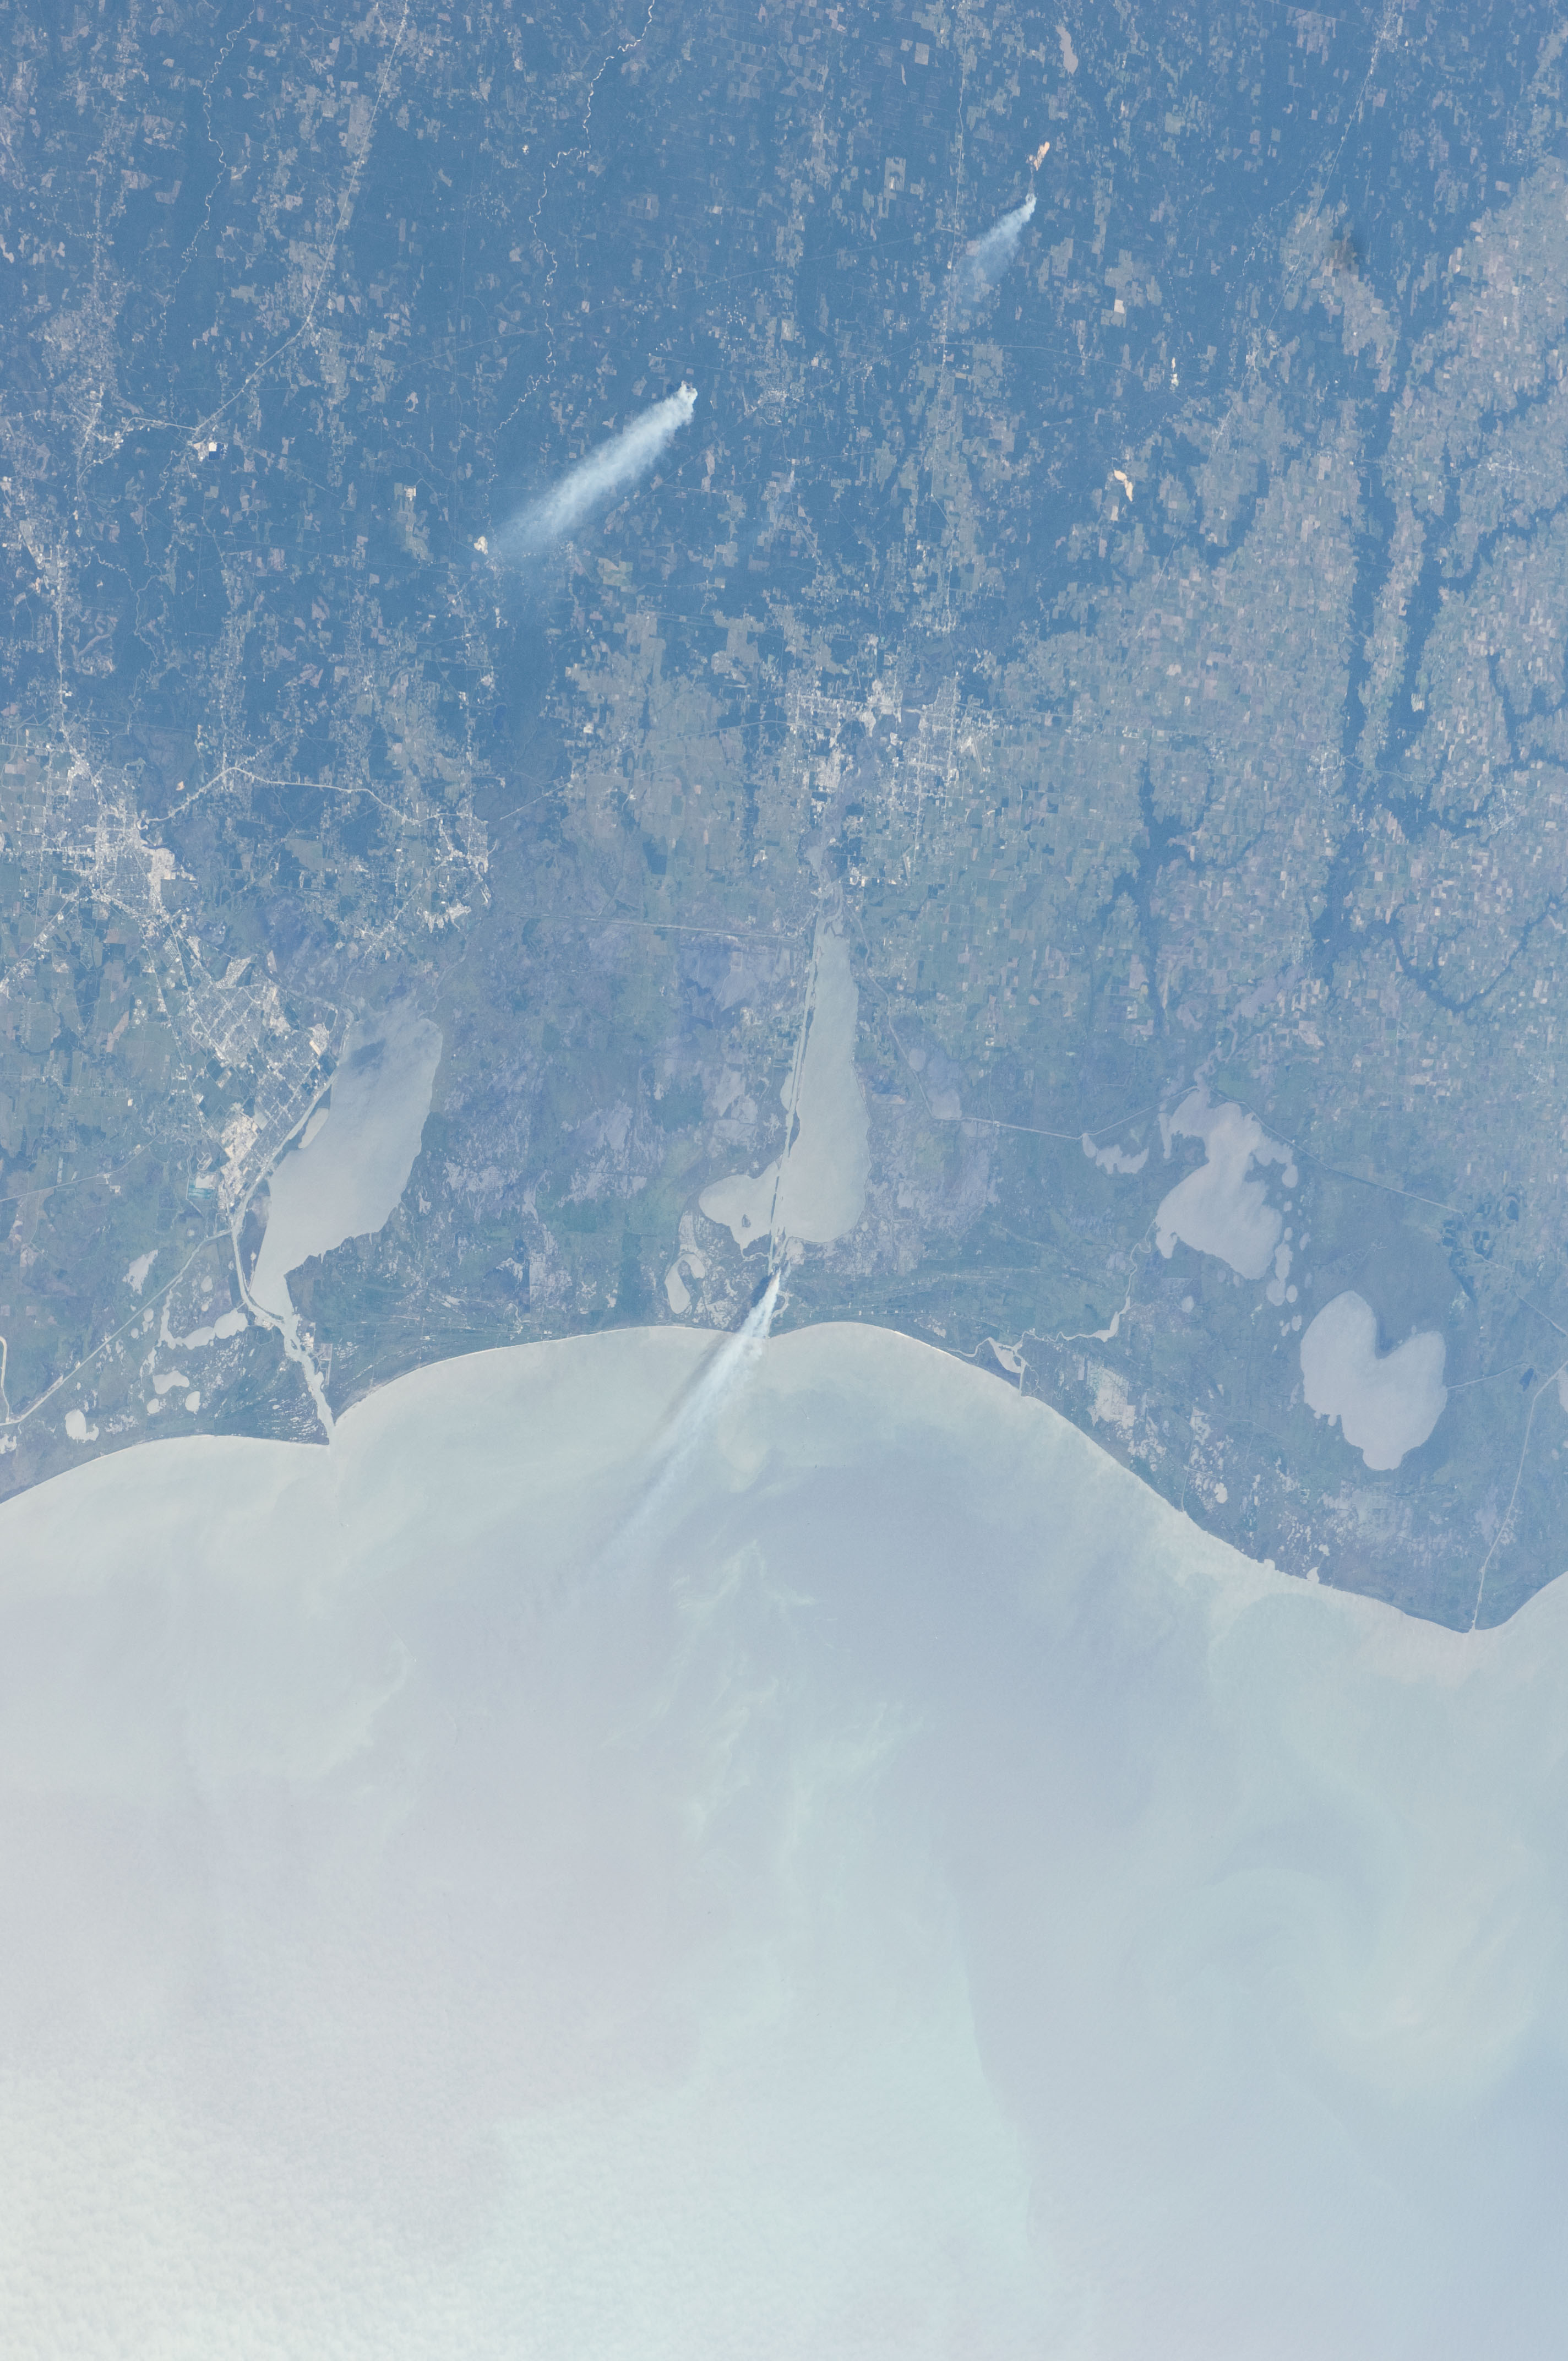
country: USA-LOUISIANA
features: CALCASIEU L., LAKE CHARLES, BEAUMONT, SMOKE PLUMES, FOR., COAST, LAKES
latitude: 30.0
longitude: -93.0
